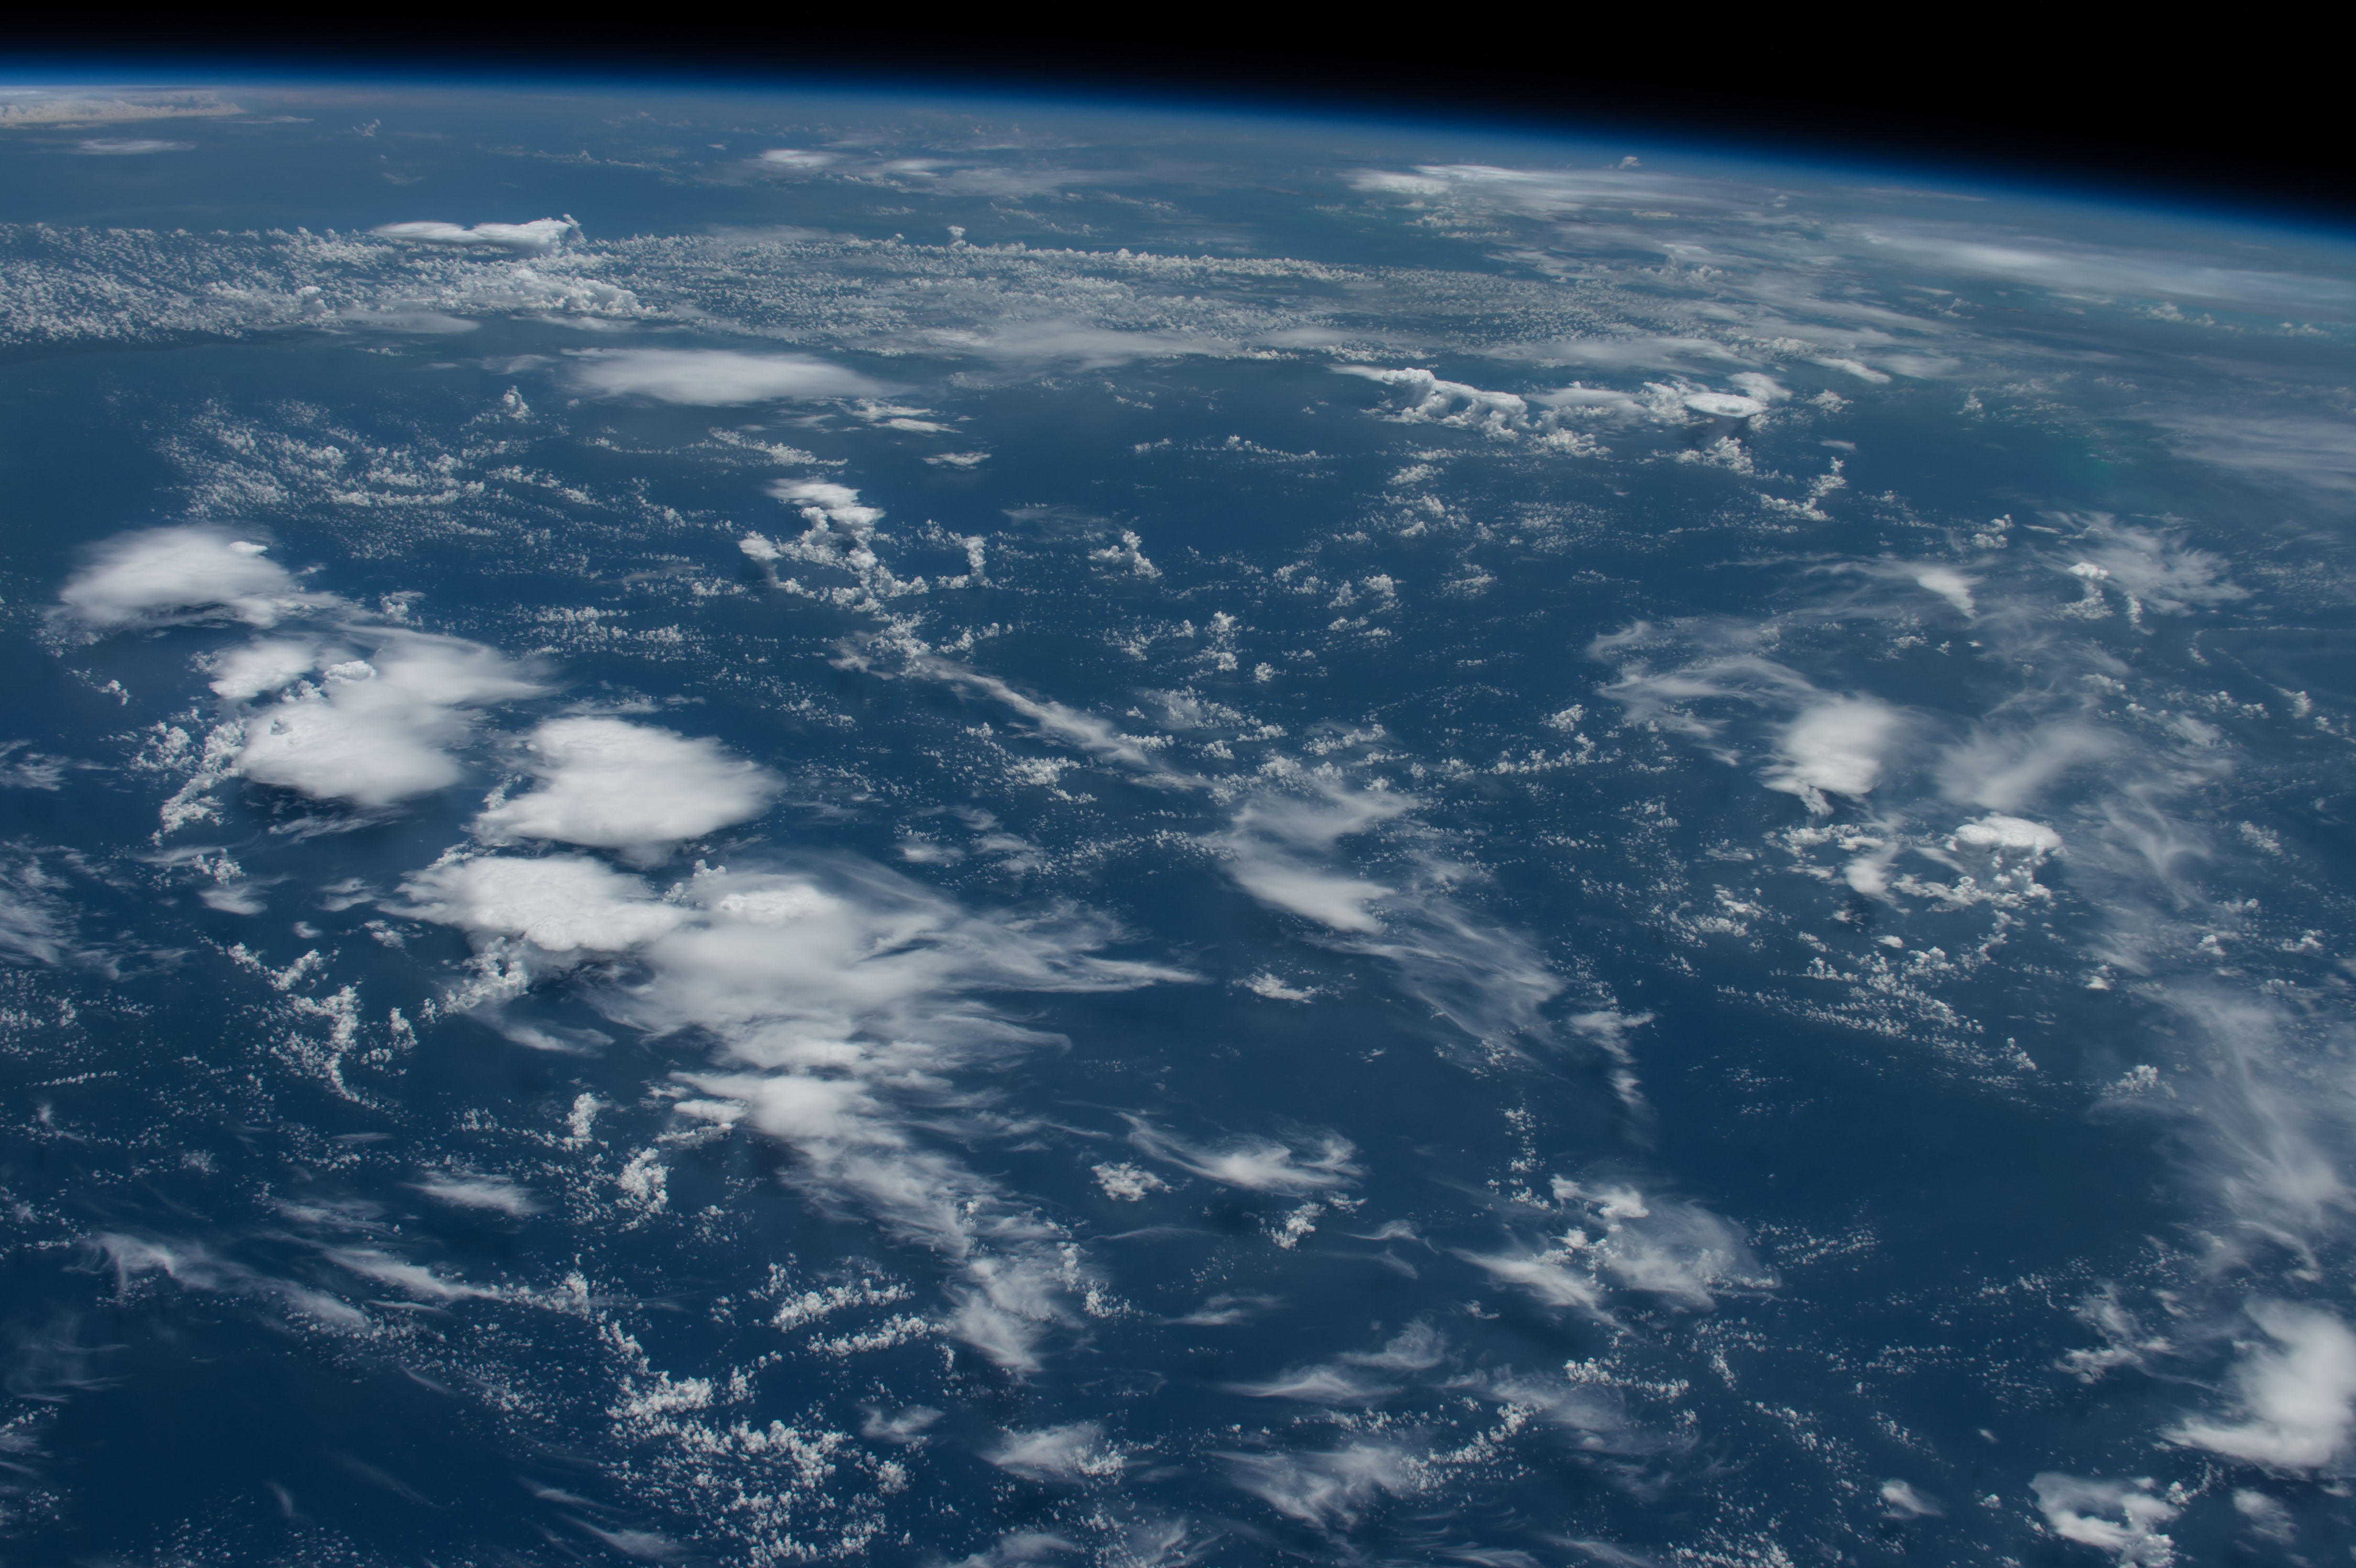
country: ATMOSPHERIC LIMB
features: EARTH LIMB, PAN-, OCEAN
